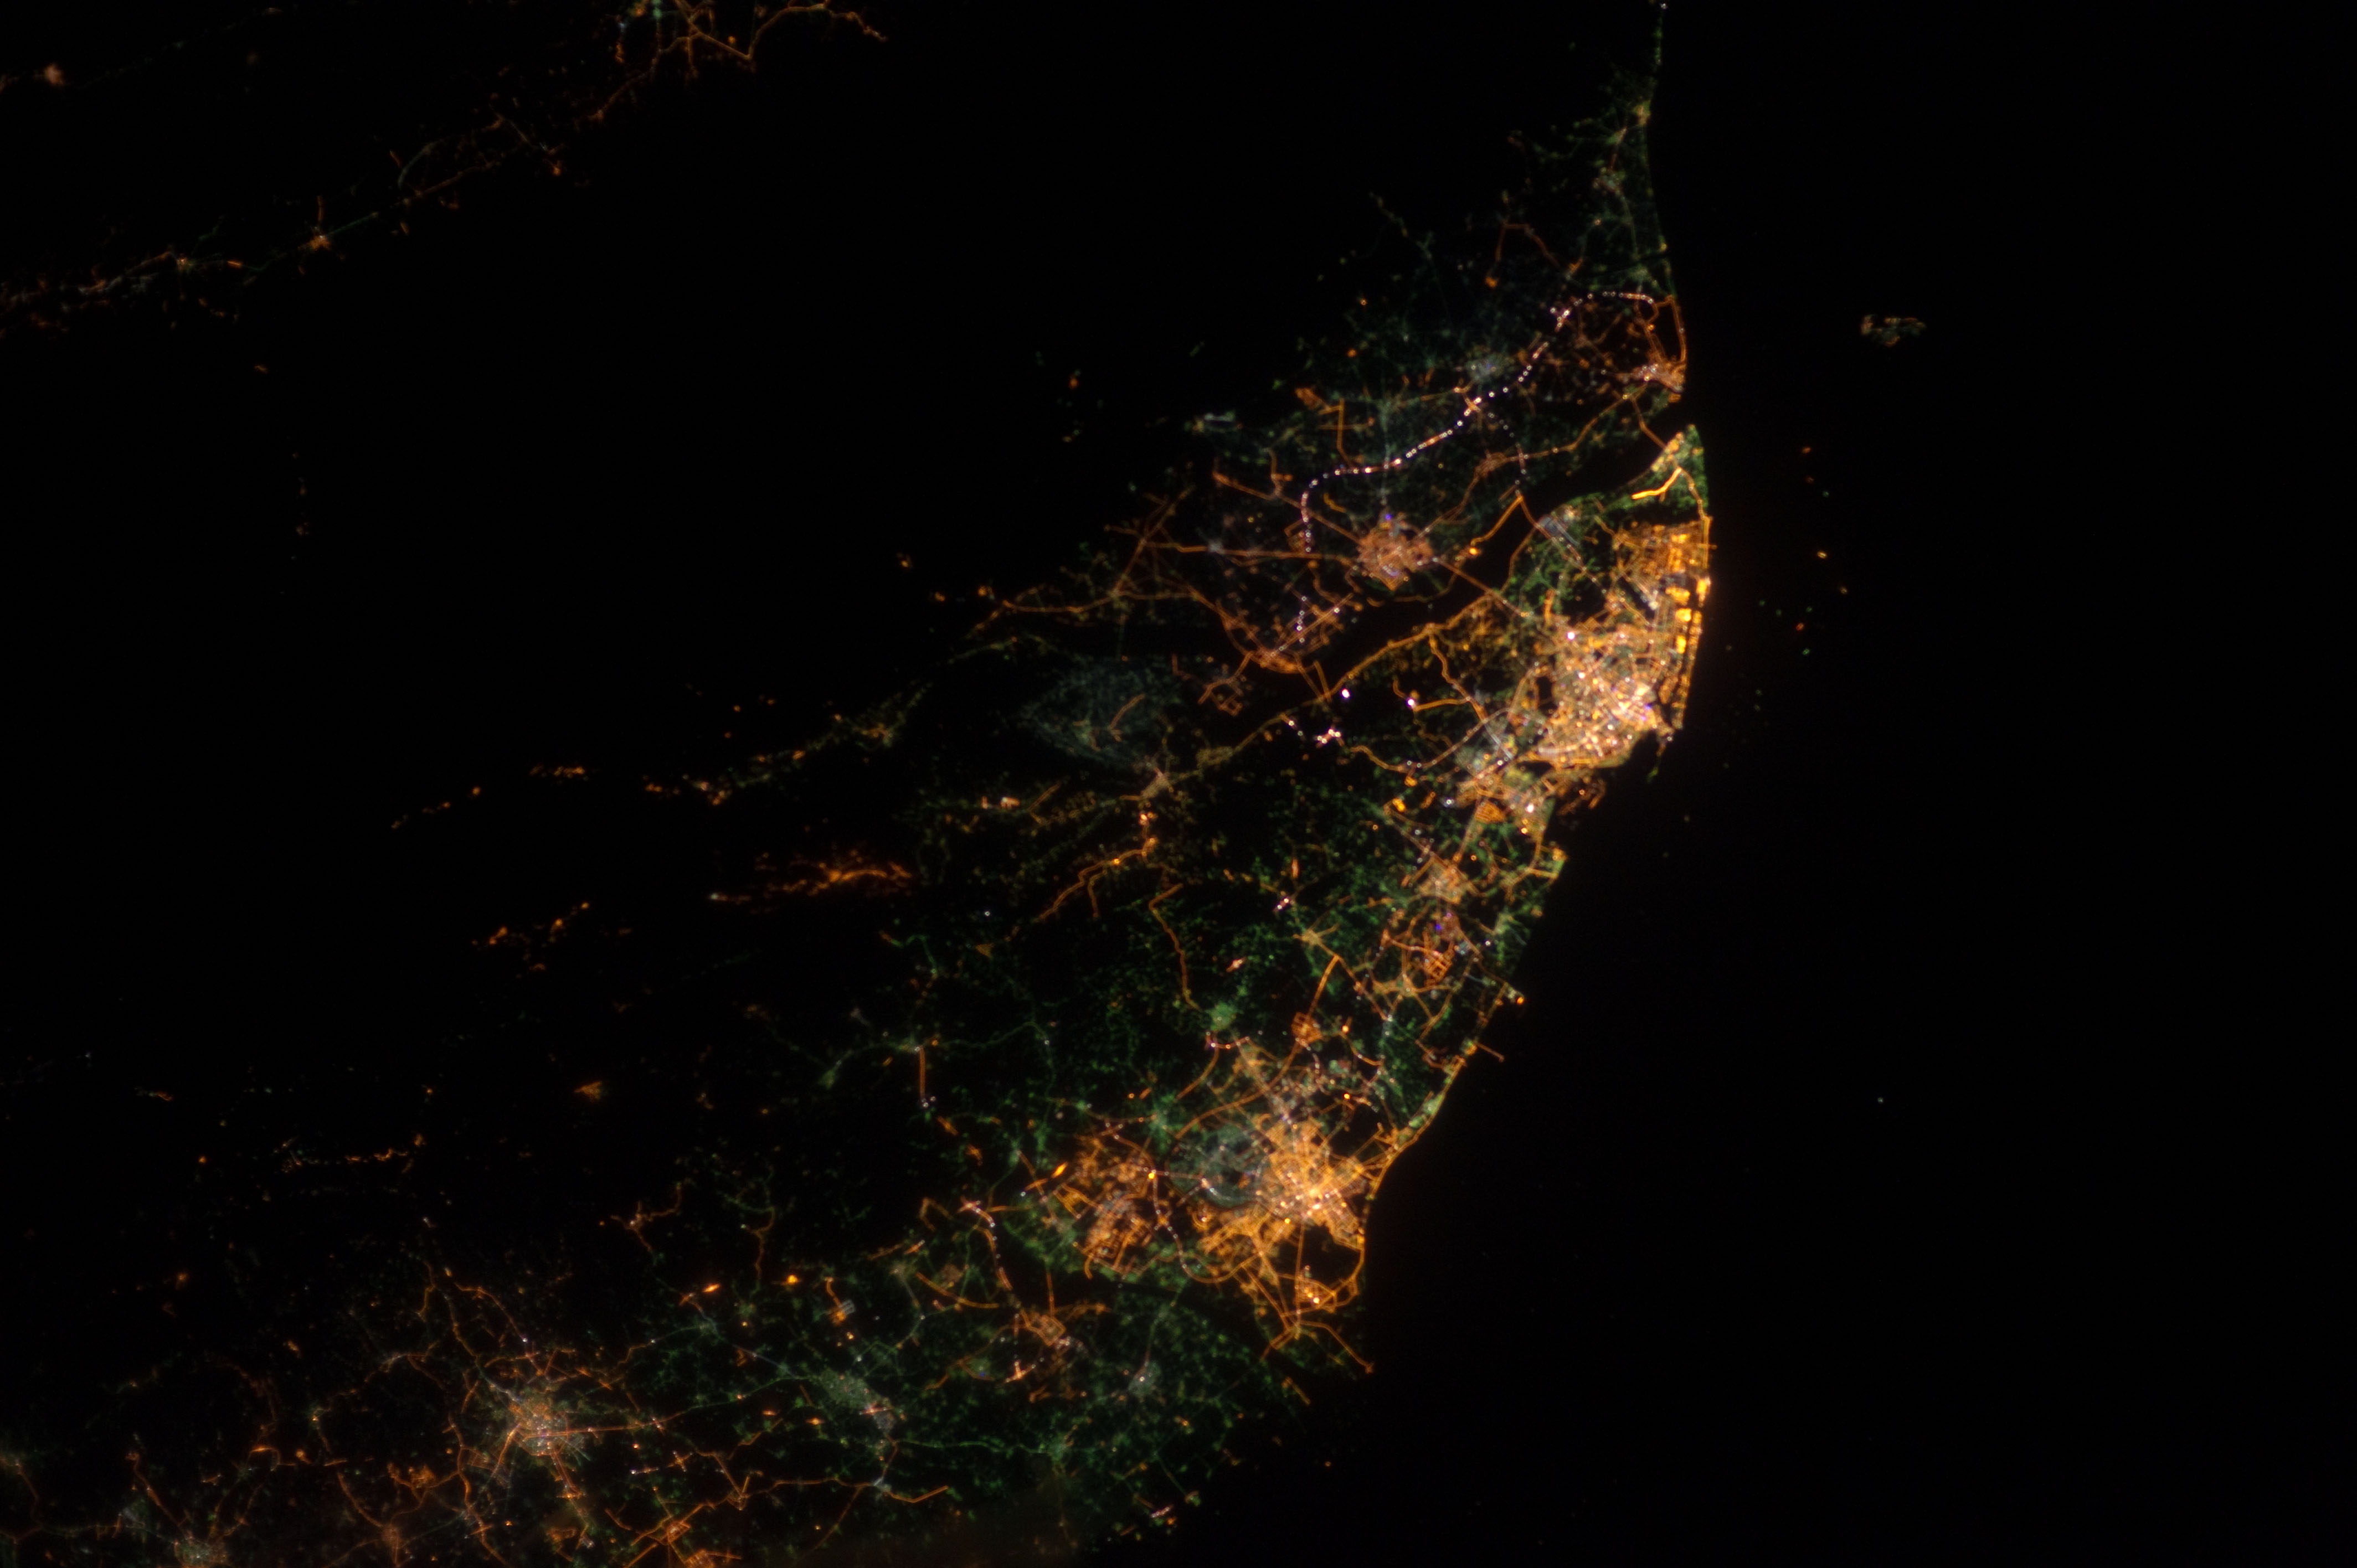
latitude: 24.2
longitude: 120.8
